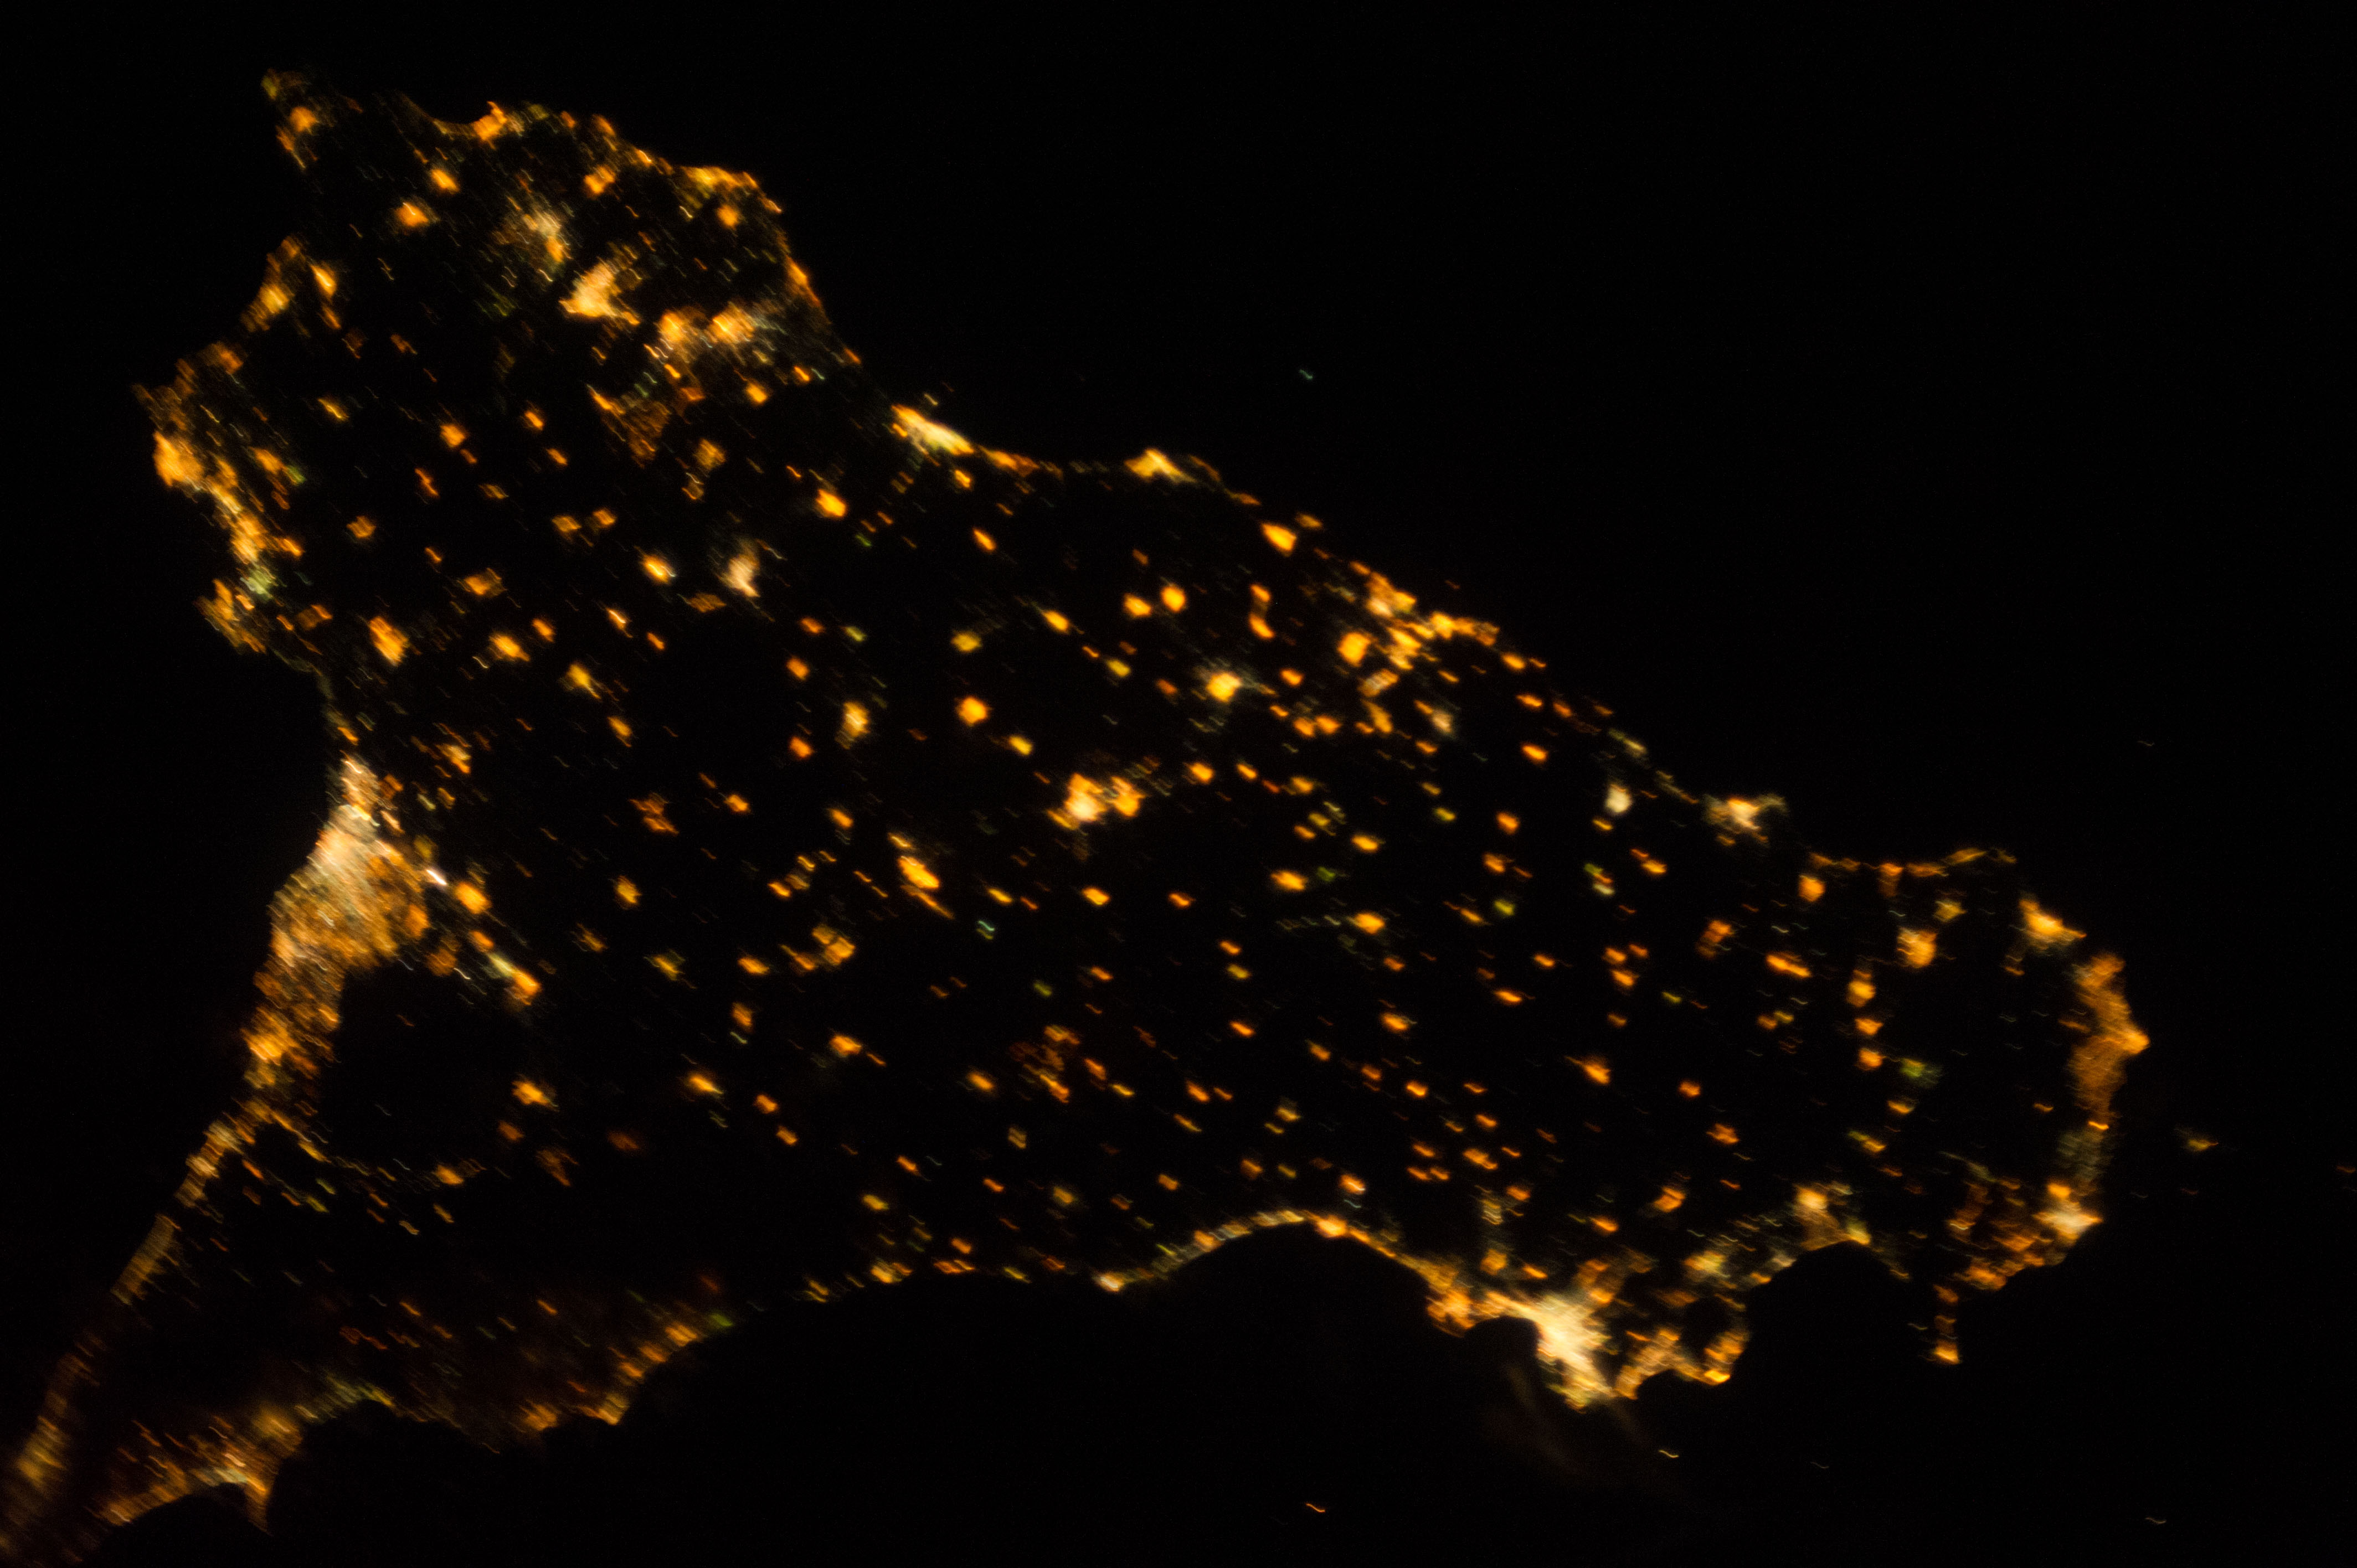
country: SICILY
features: SICILY AT NIGHT
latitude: 37.5
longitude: 13.5
